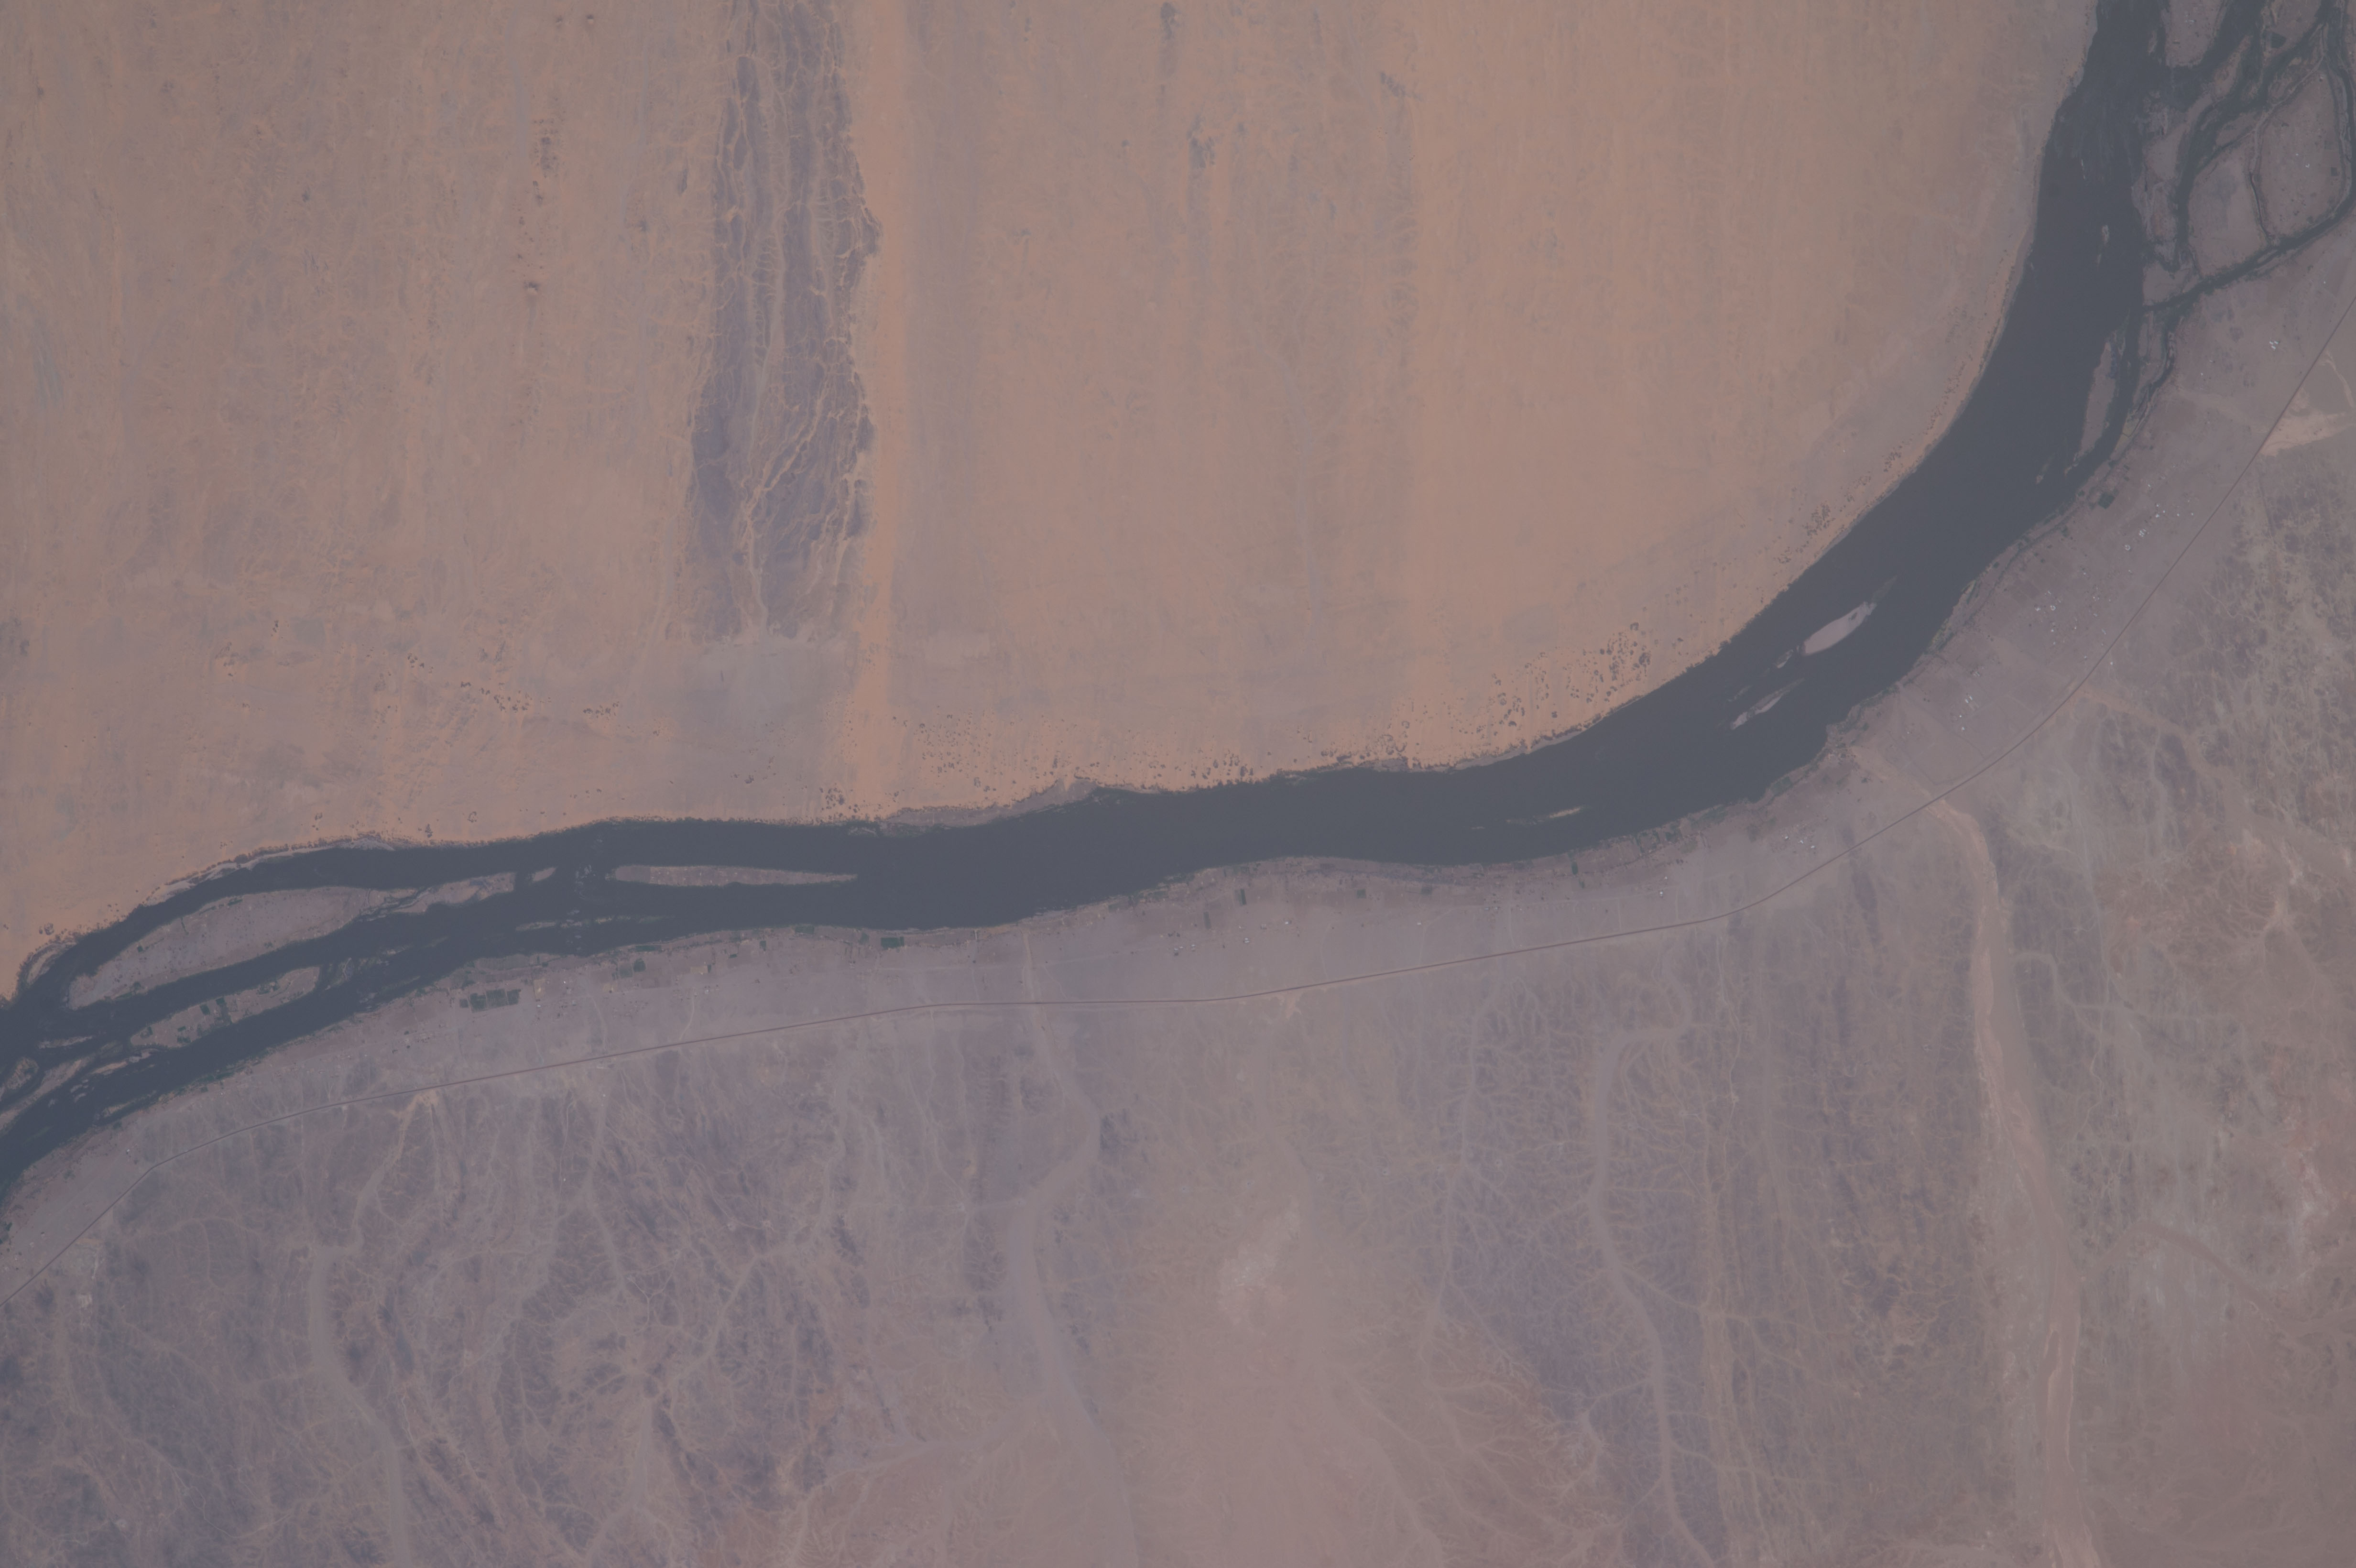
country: SUDAN
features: NUBIAN DESERT, NILE RIVER, NORTHERN, AMARA WEST, KOSHA
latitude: 20.8
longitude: 30.5
